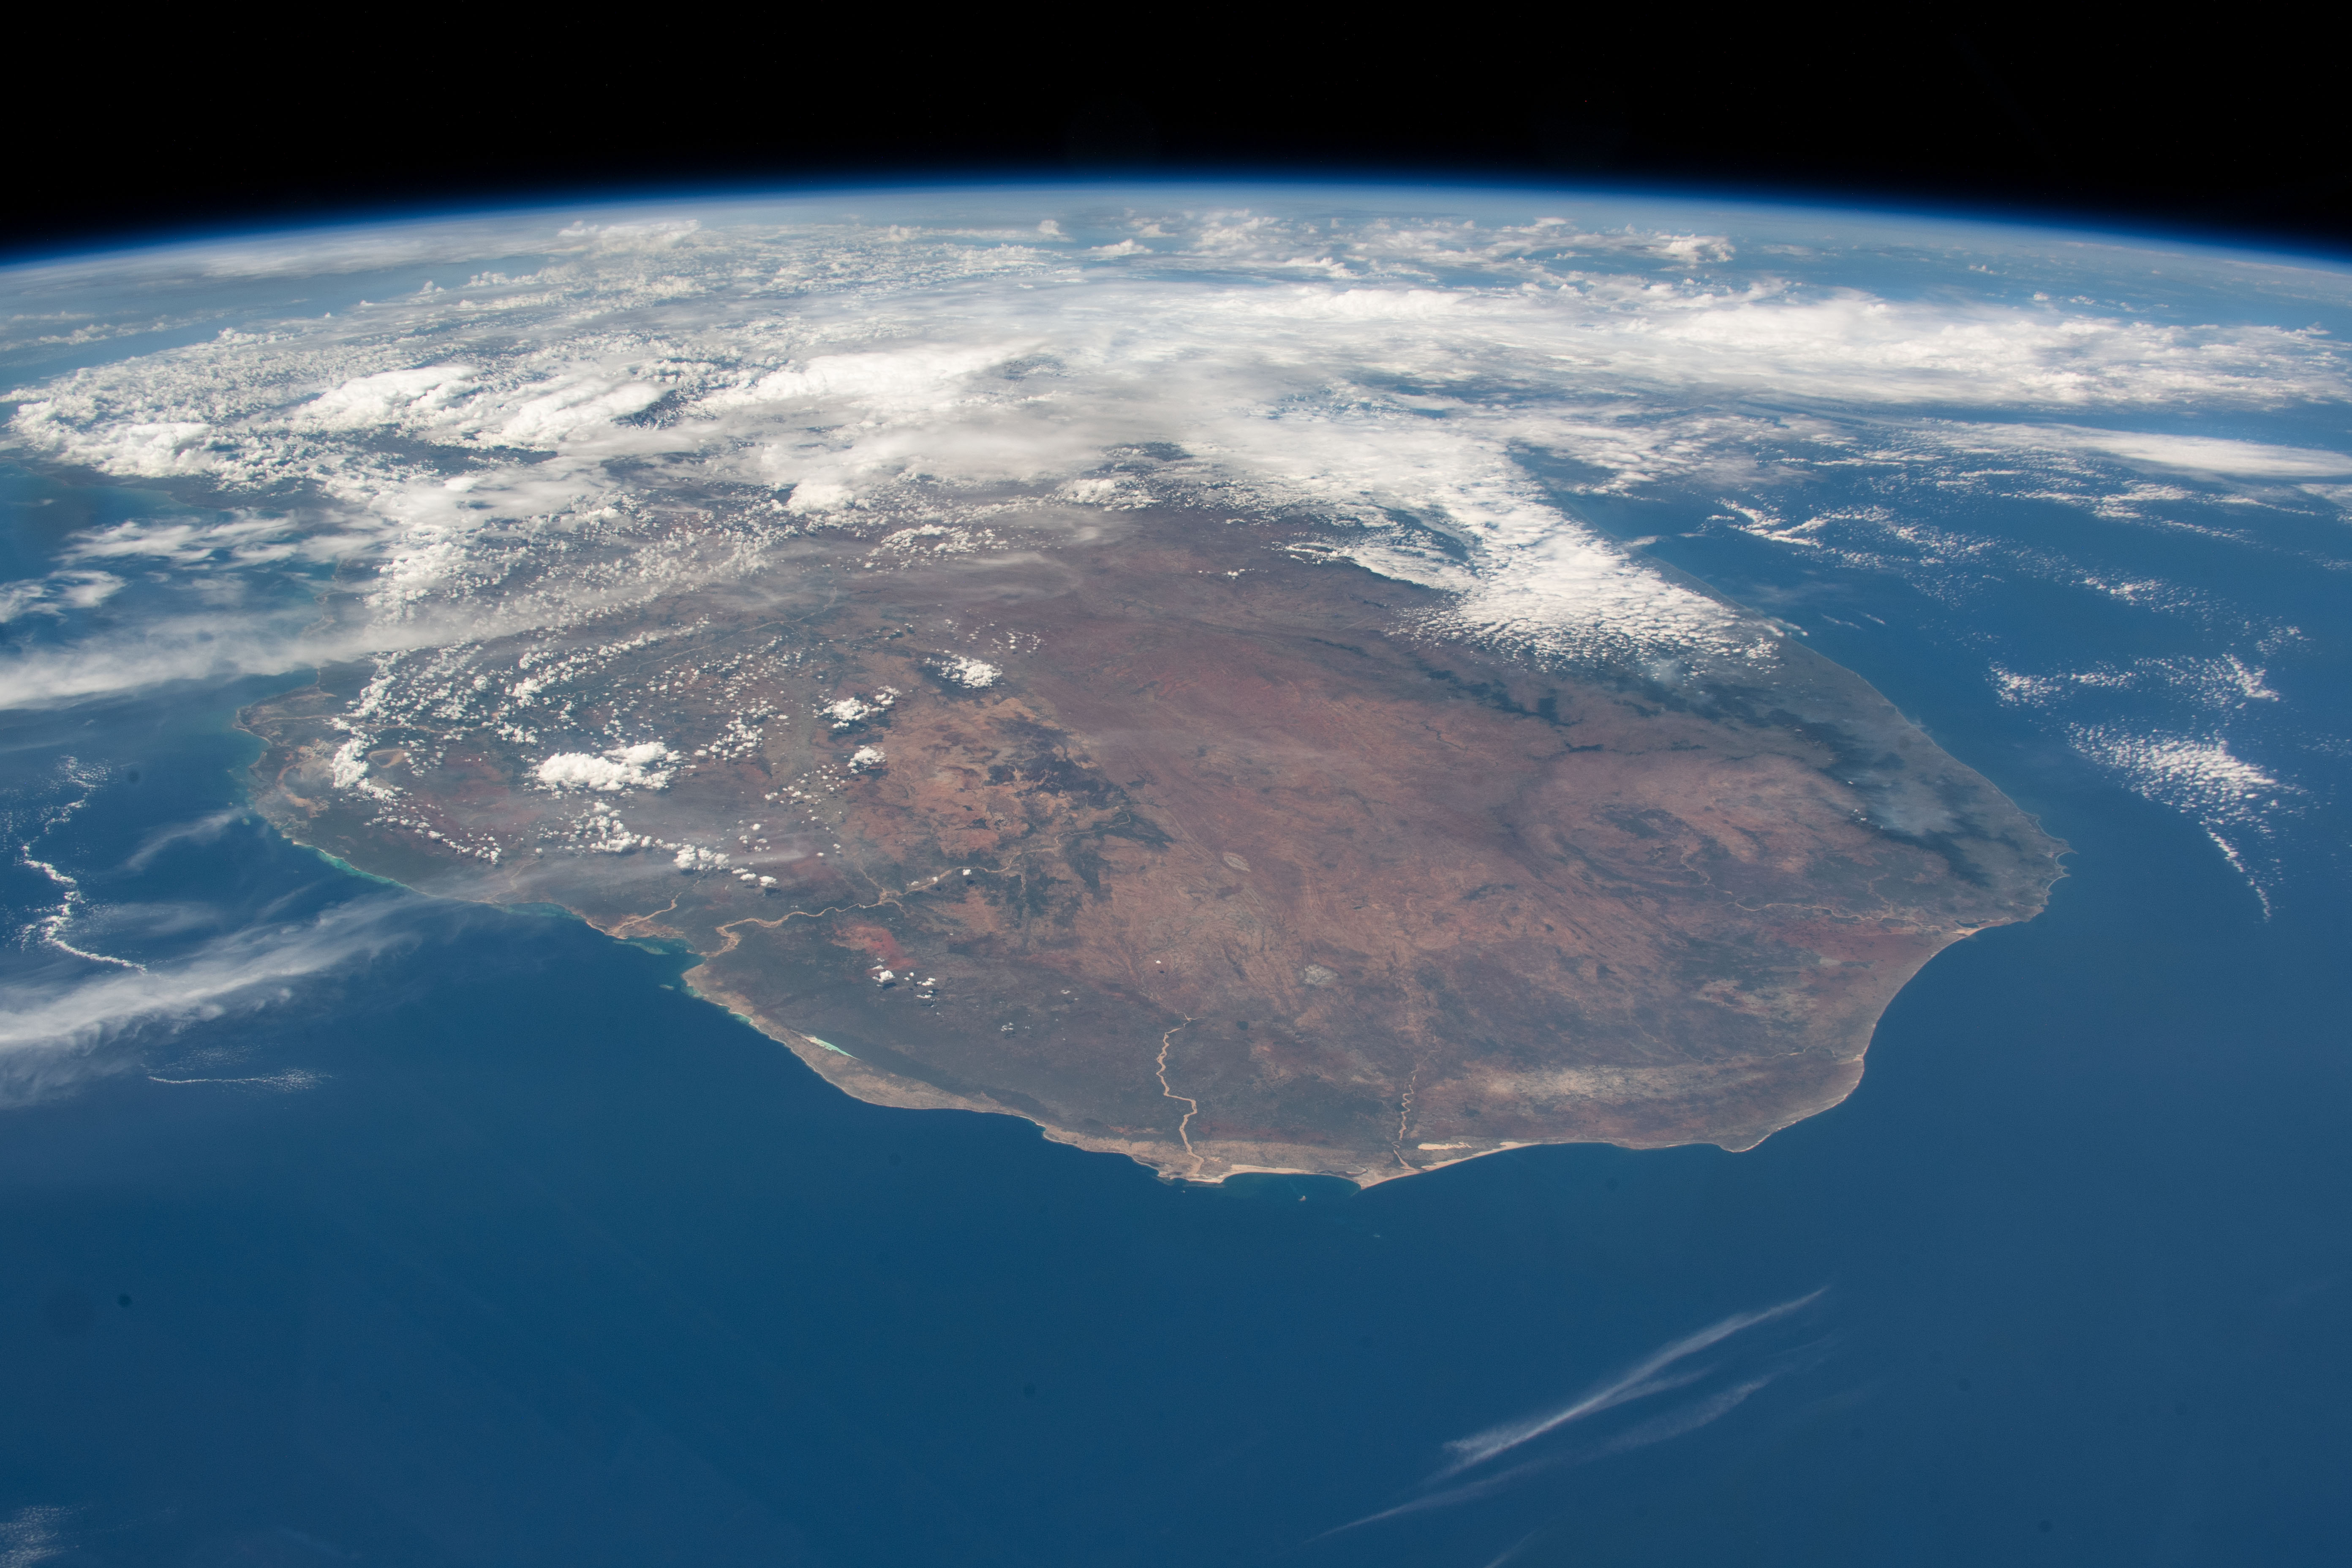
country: MADAGASCAR
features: MADAGASCAR, FIHERENANA RIVER, ONILAHY RIVER
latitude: -24.0
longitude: 45.5
